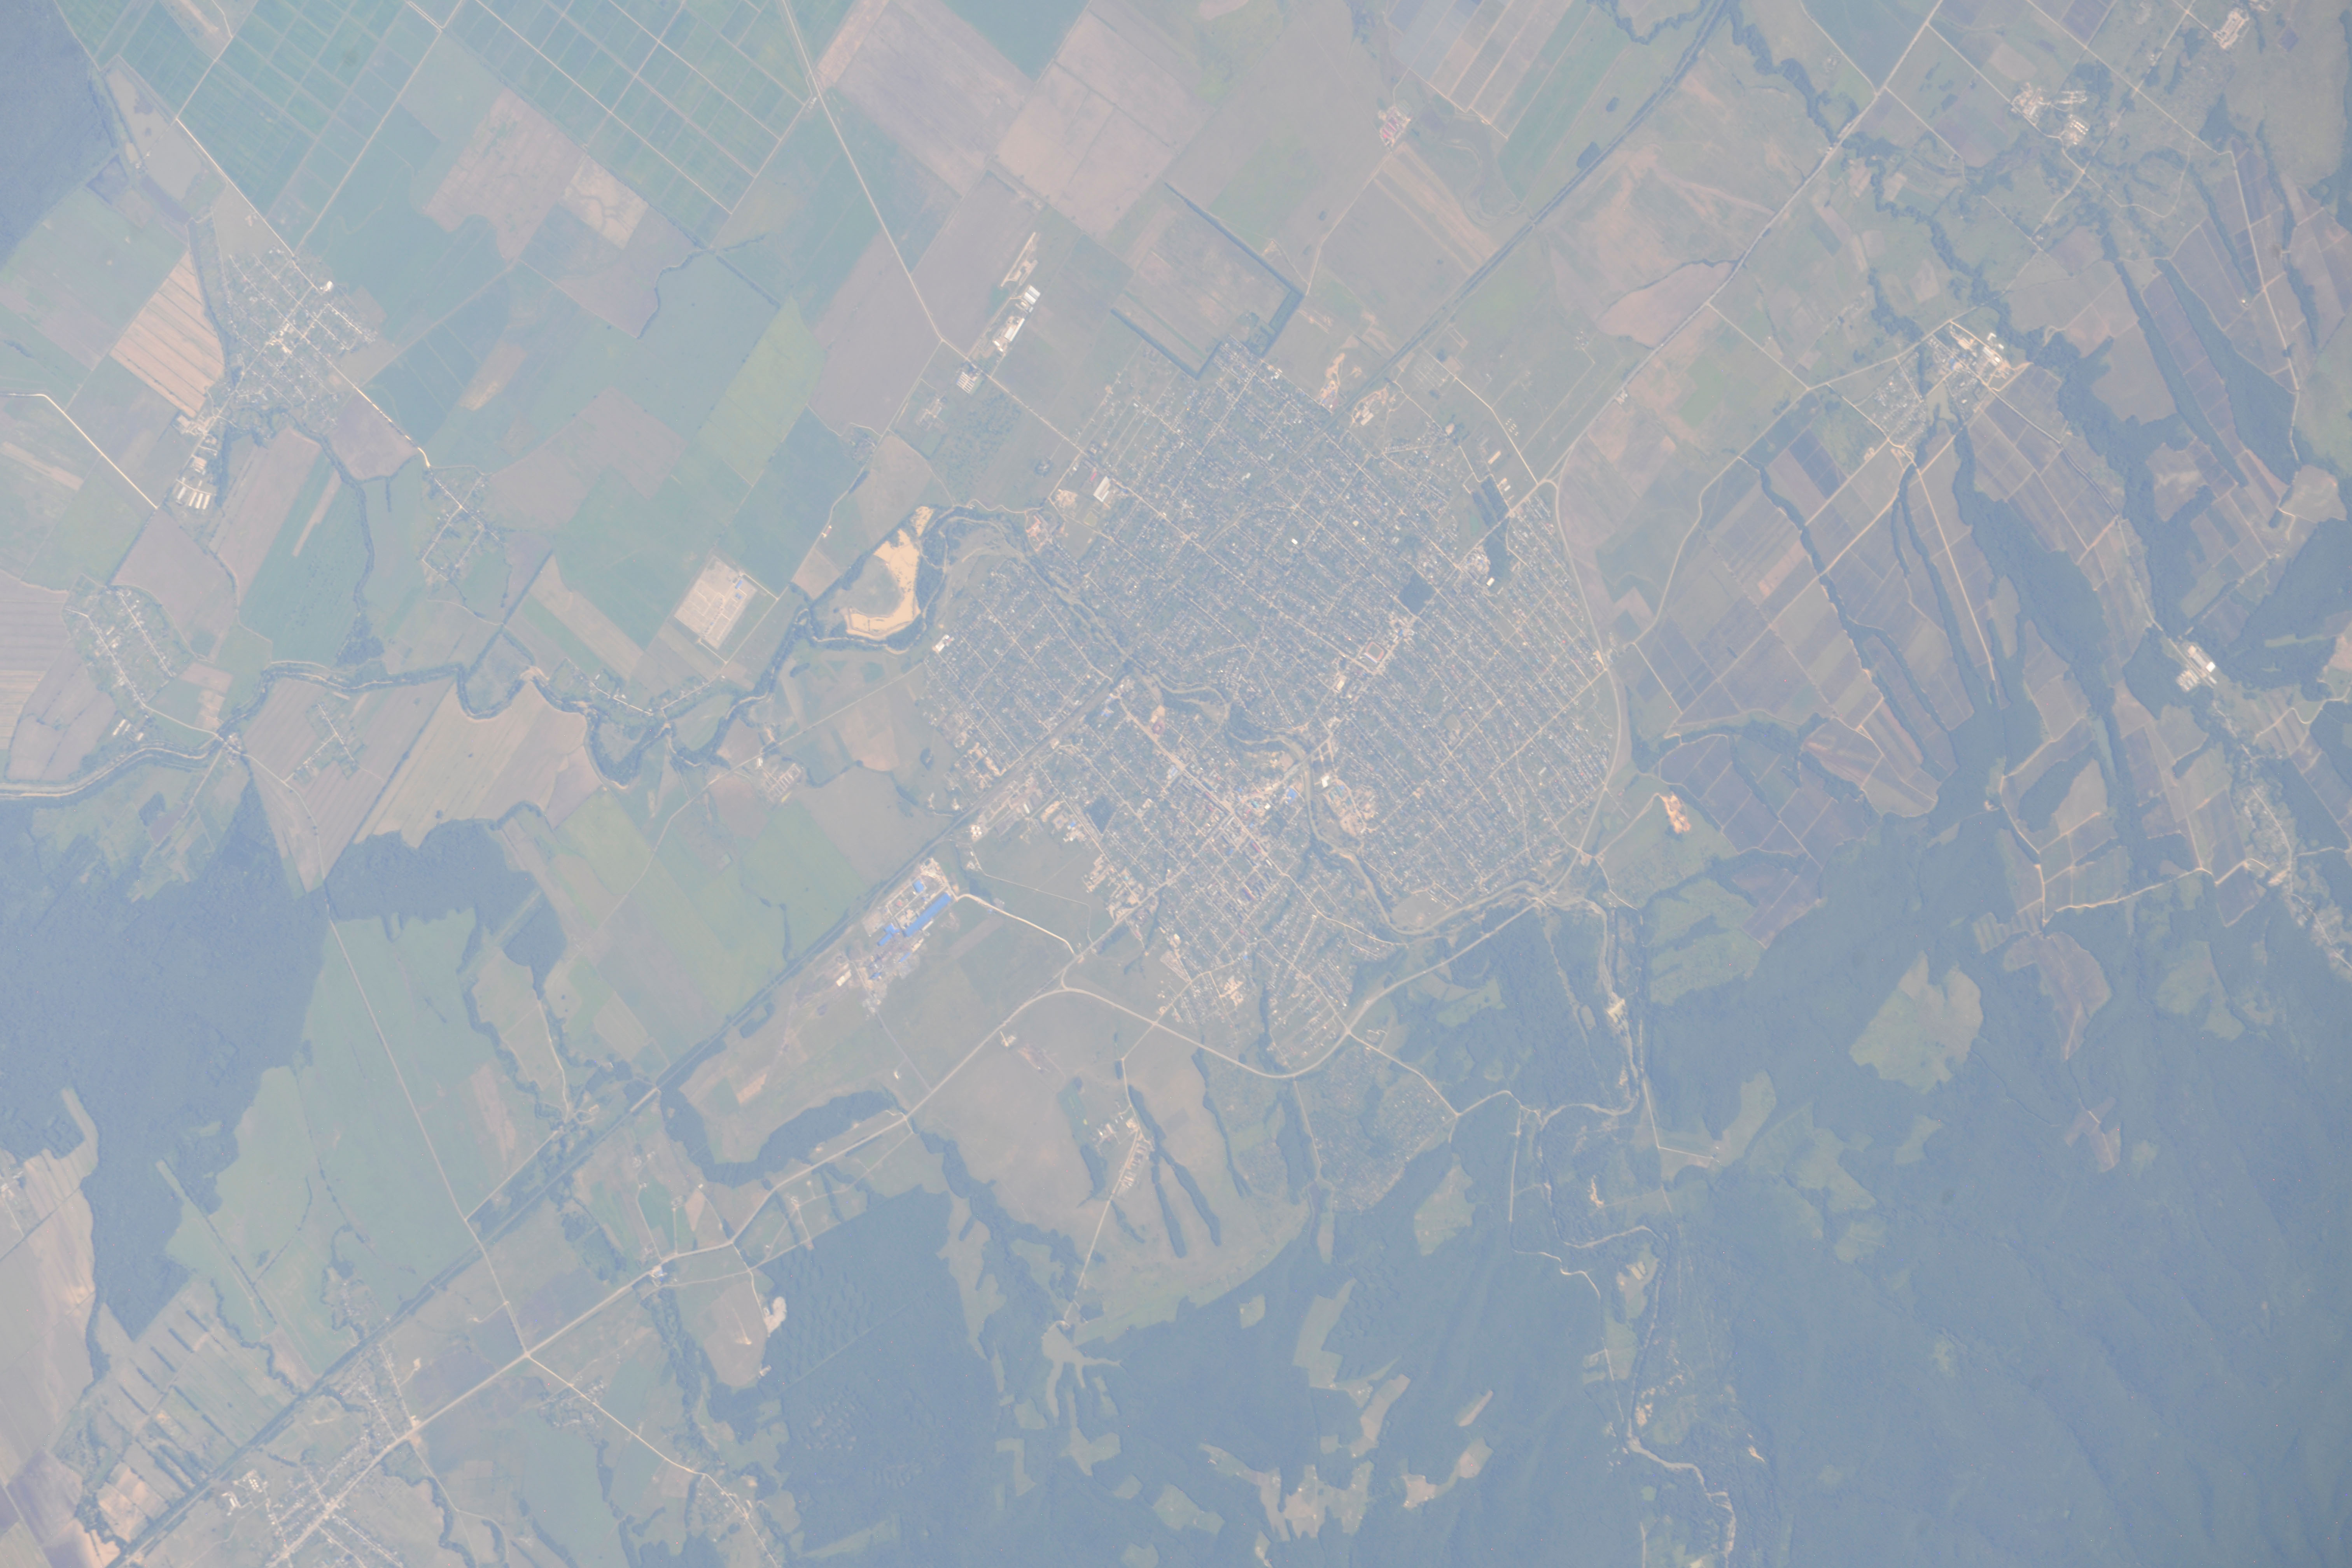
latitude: 44.8
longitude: 38.0
